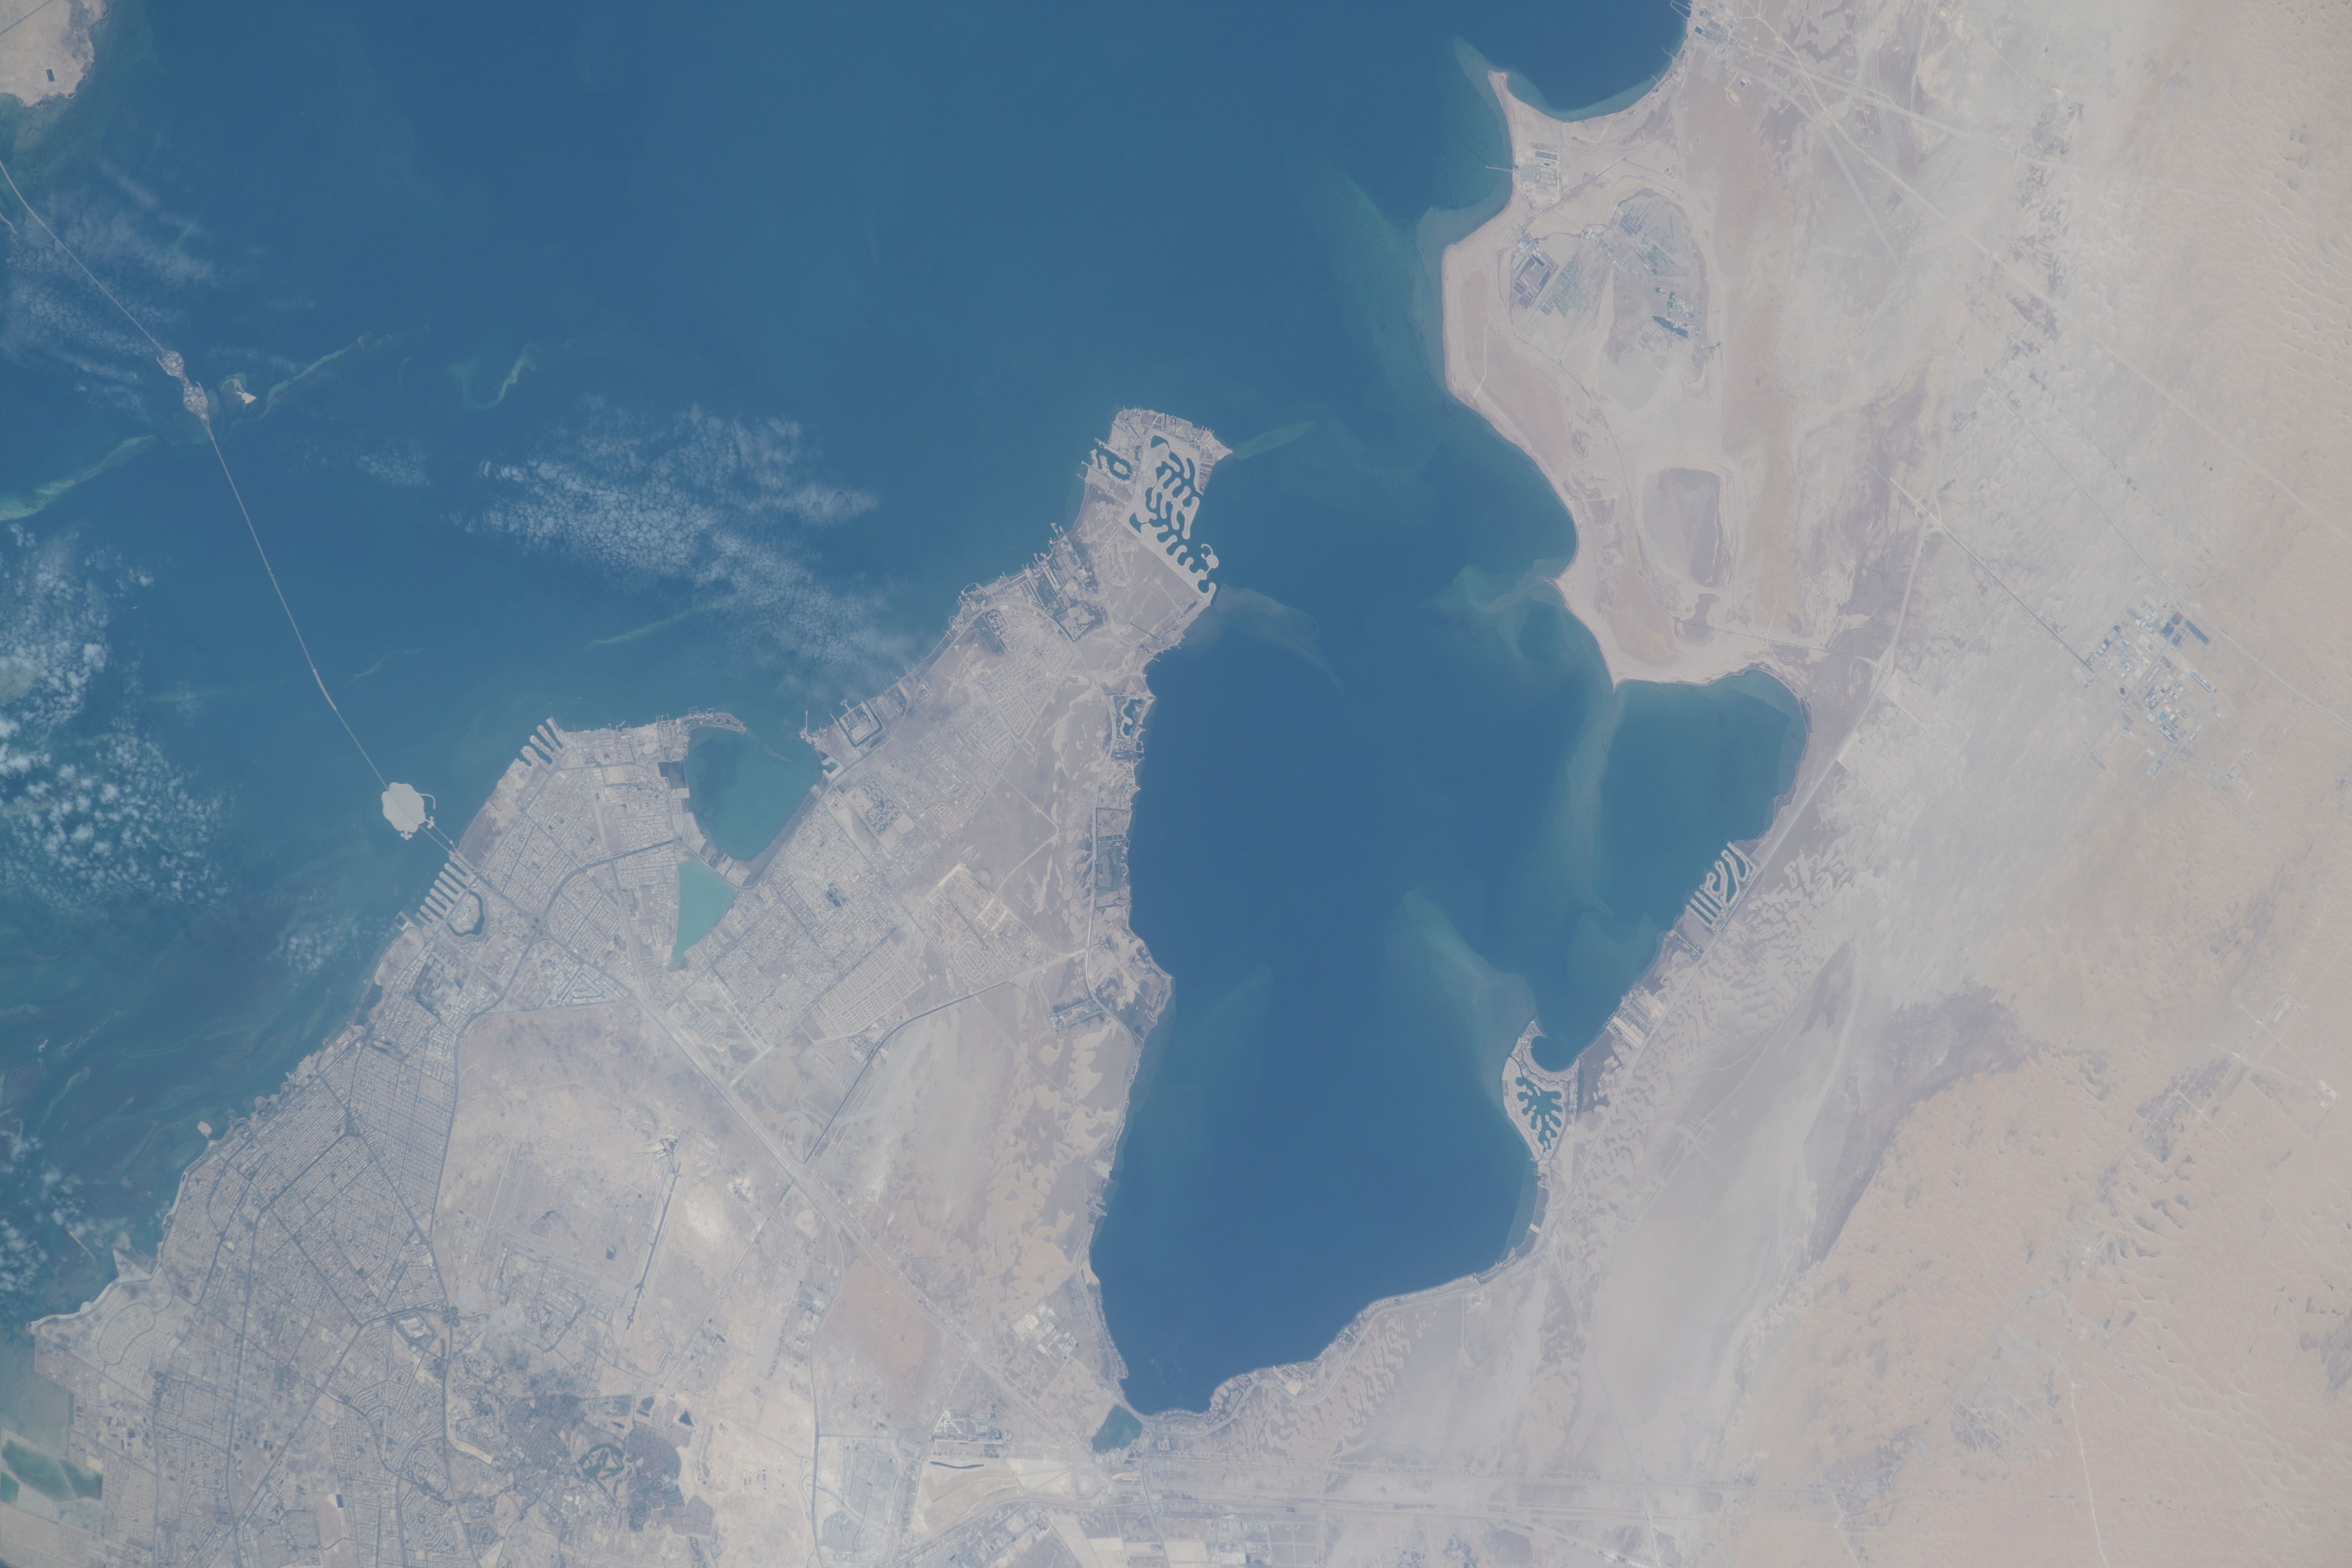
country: SAUDI ARABIA
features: HALF MOON BAY, SAUDI ARABIA
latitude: 26.1
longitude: 50.1
